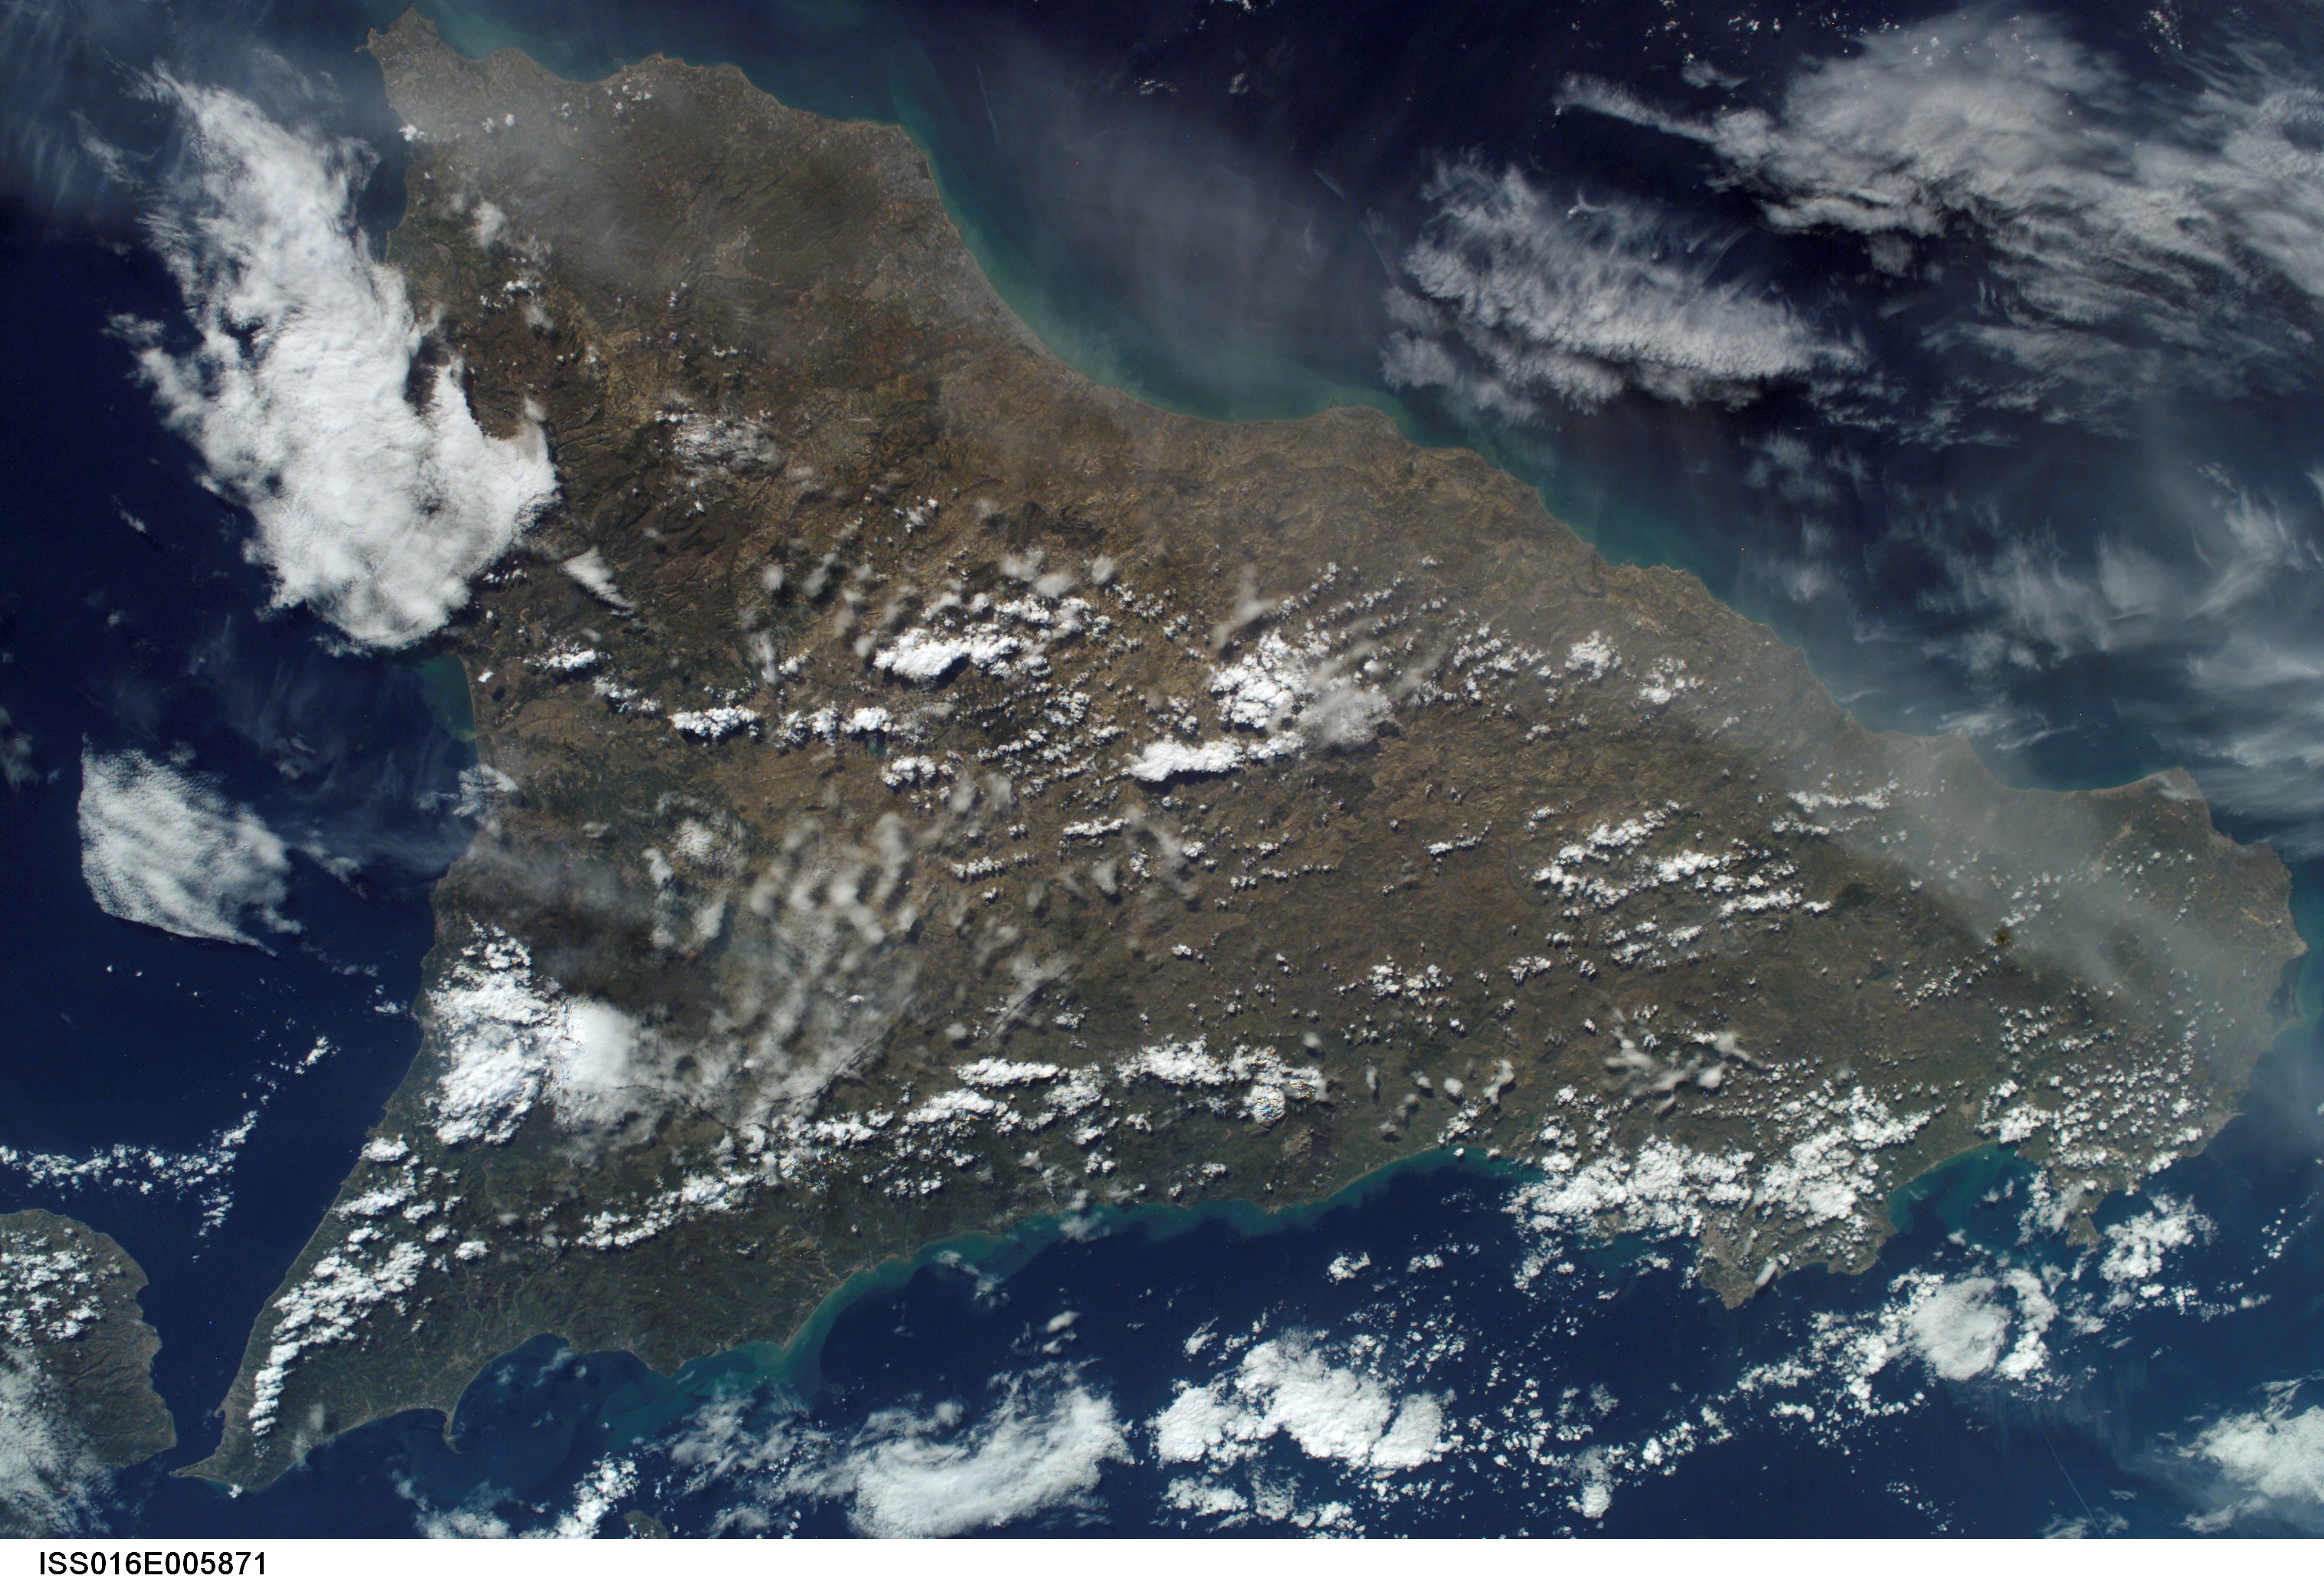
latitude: 37.5
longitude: 14.0
